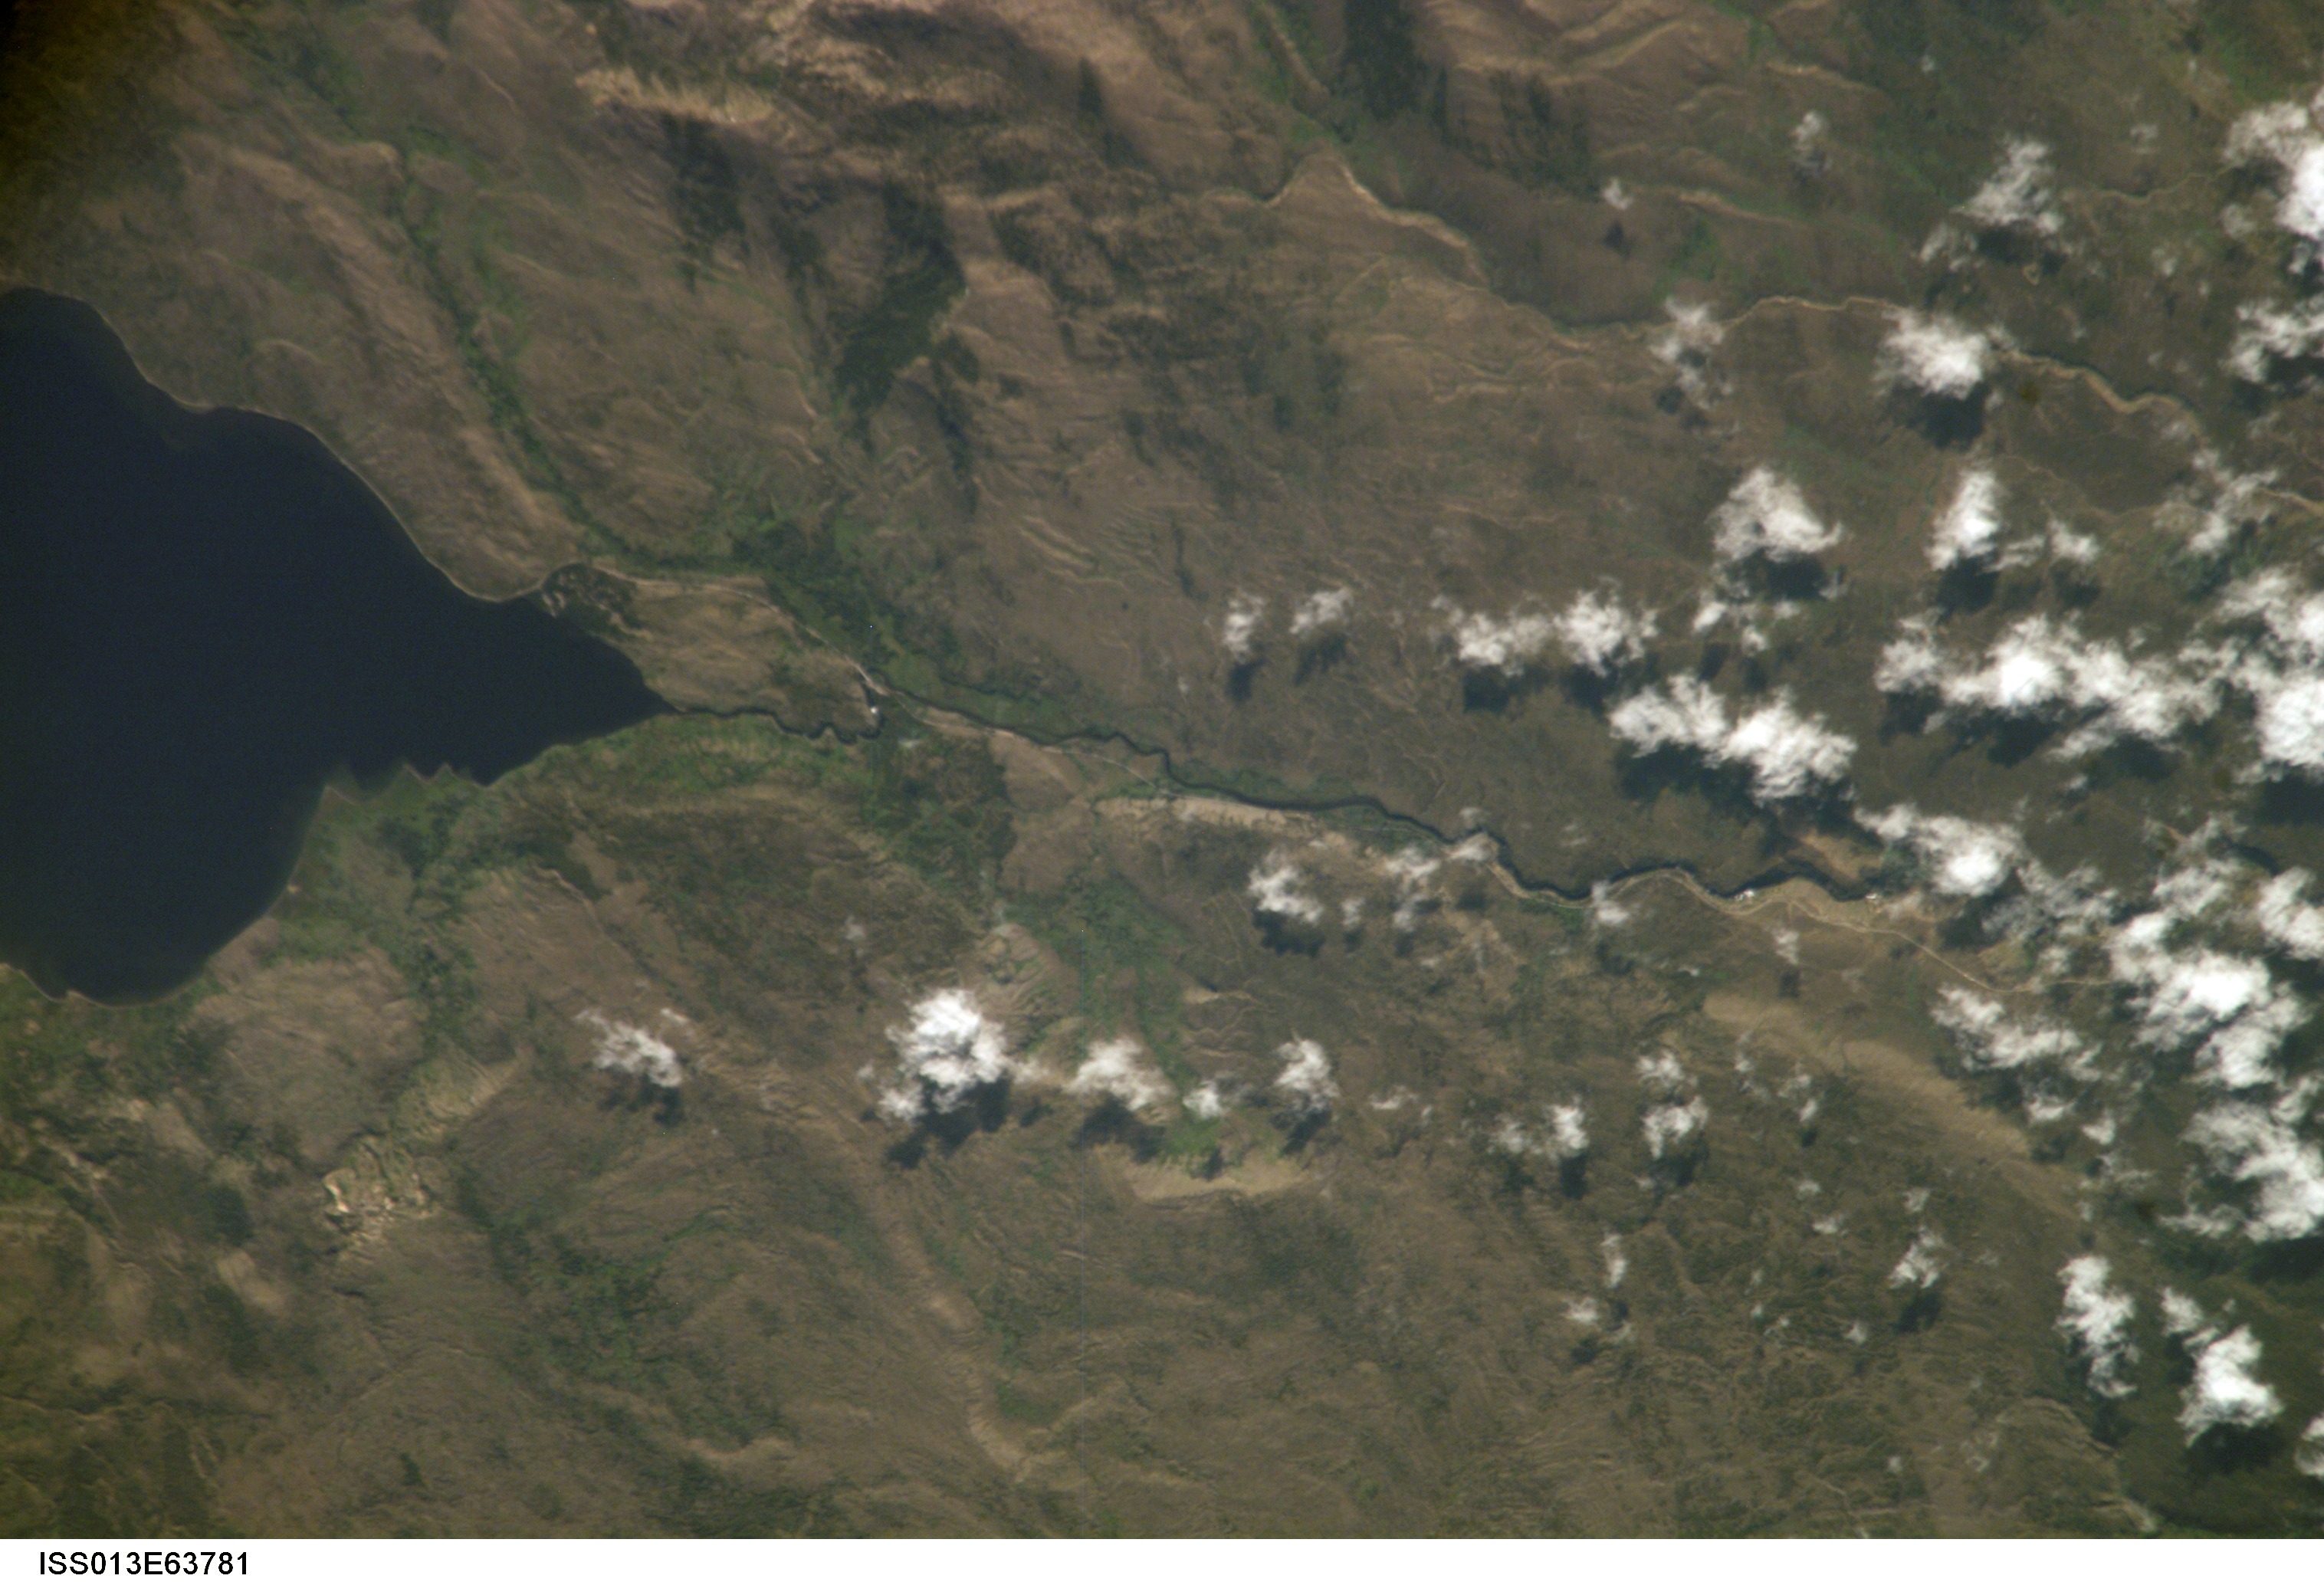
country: USA-WYOMING
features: LEWIS LAKE, ASTER CREEK
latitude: 44.3
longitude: -110.6
